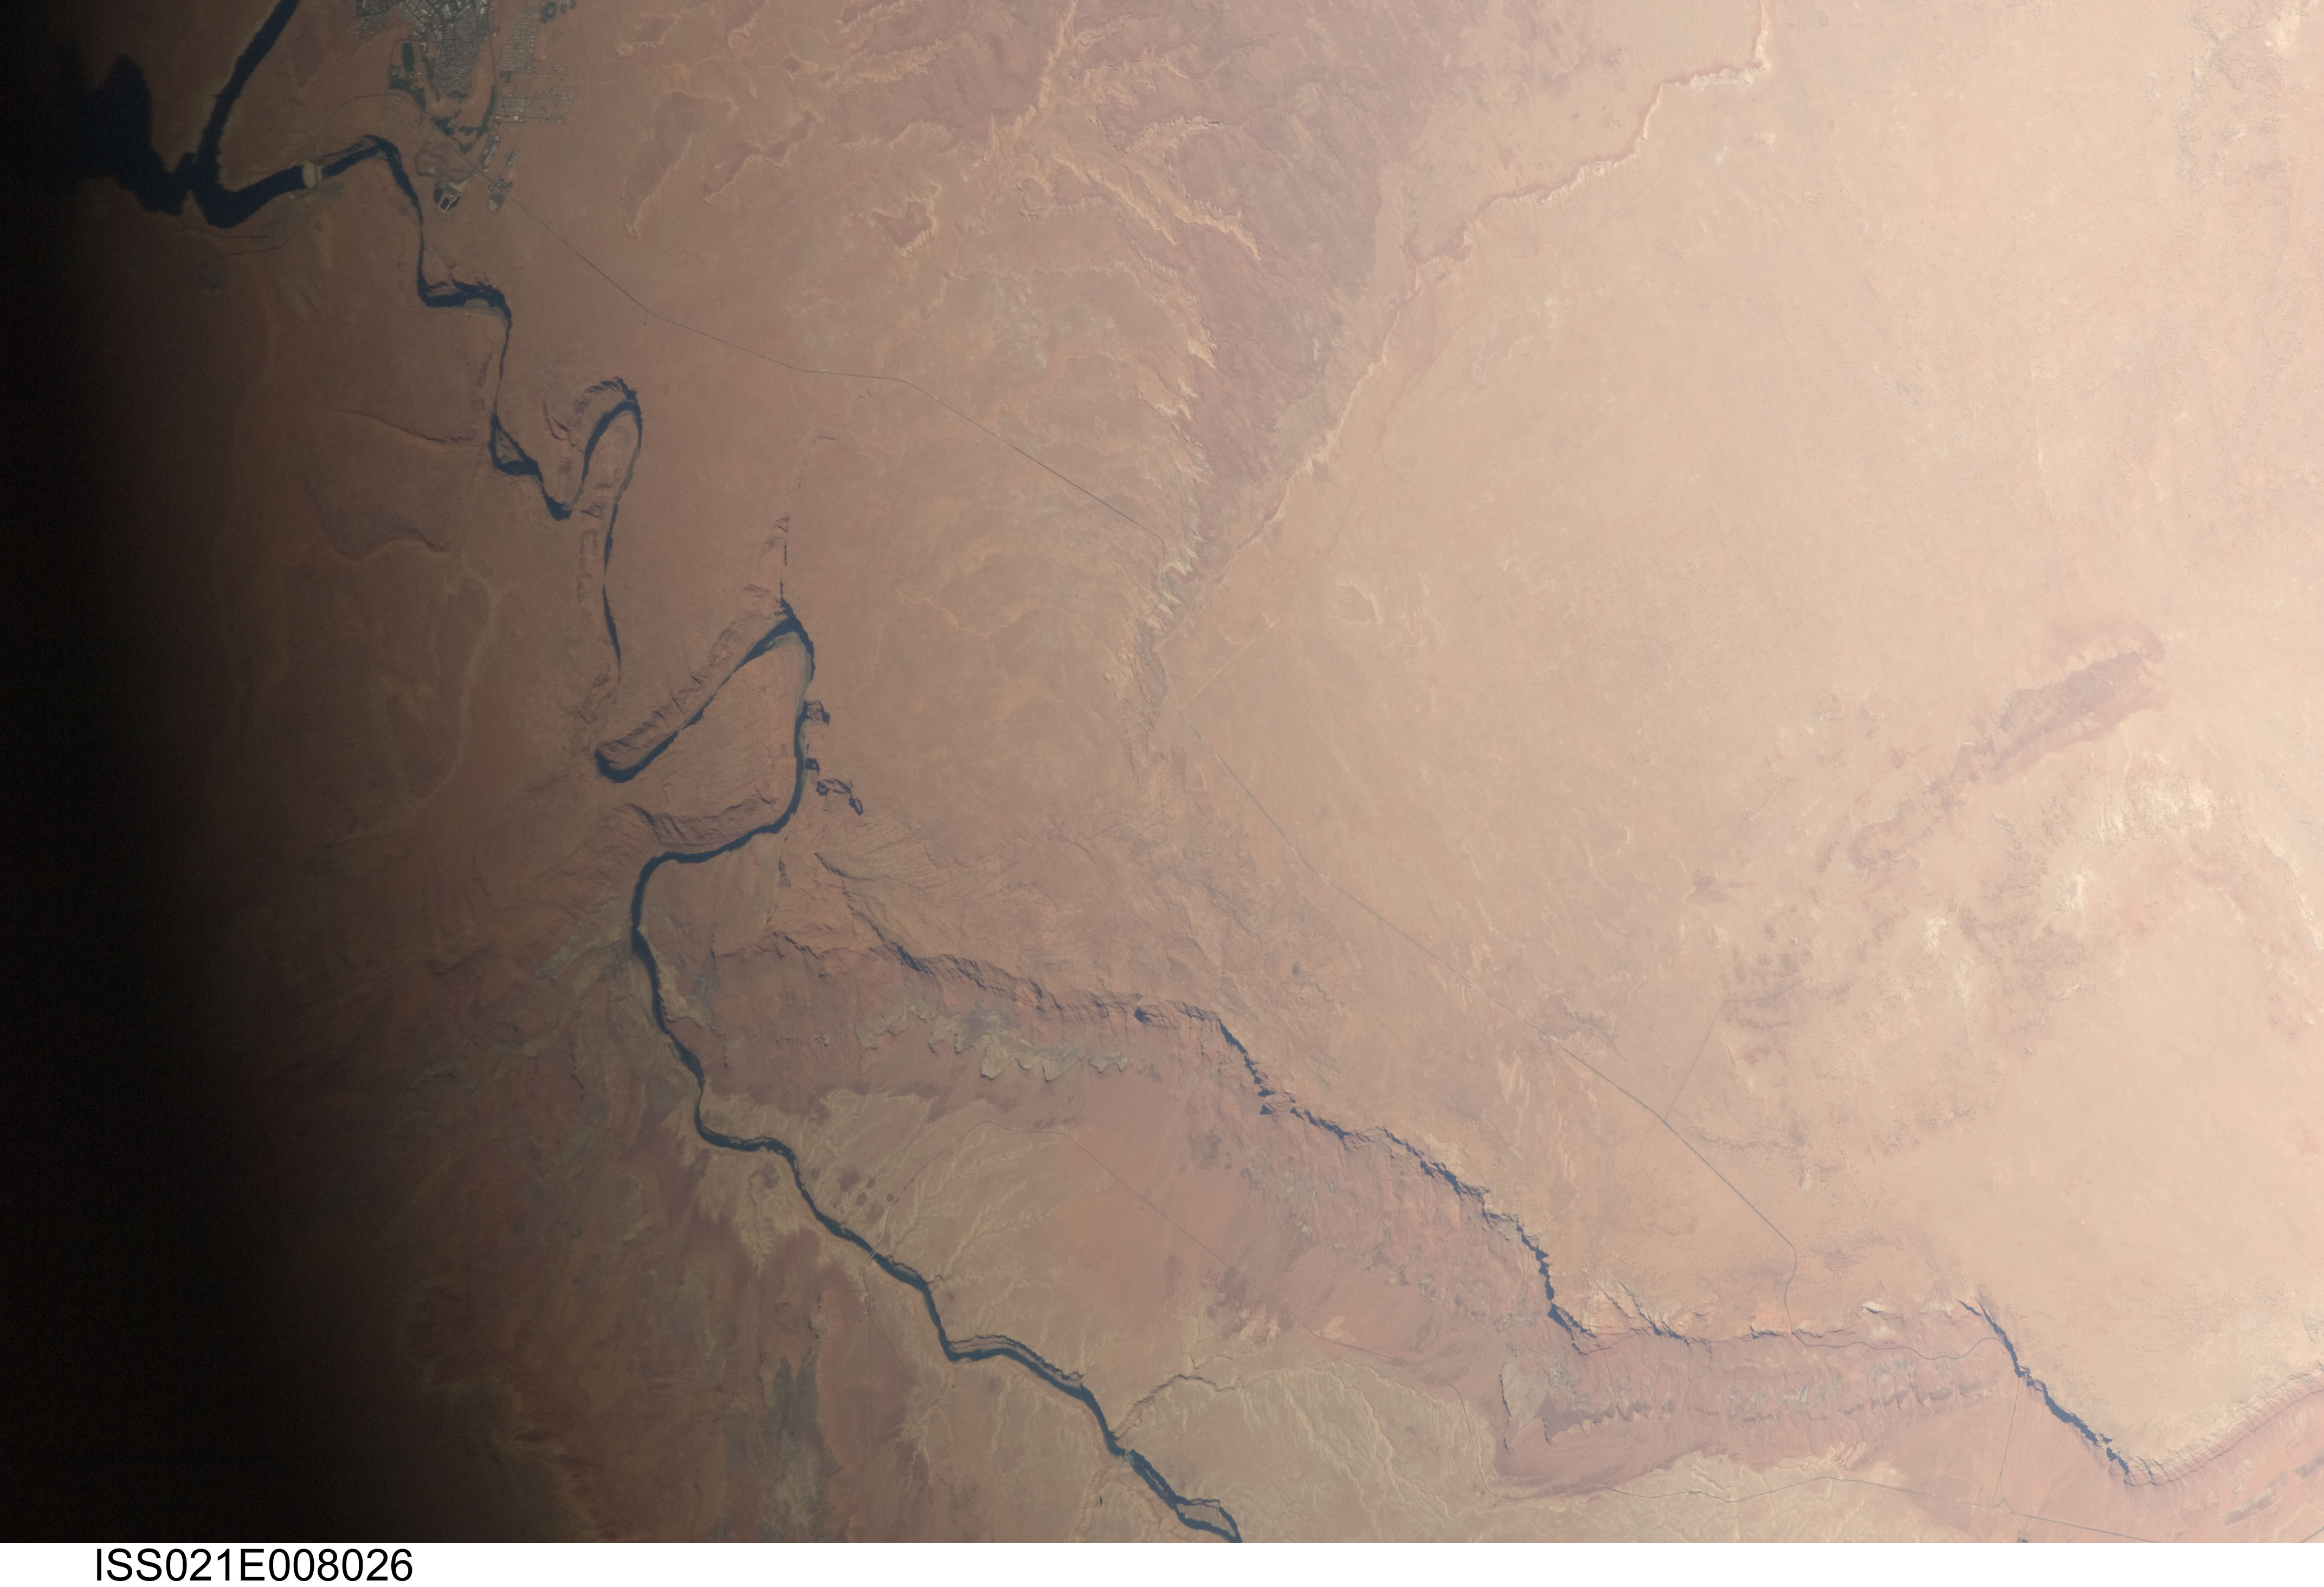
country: USA-ARIZONA
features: PAGE AZ,HORSESHOE BEND,NAVAJO NATION RESERVATION,MARBLE CANYON AZ,MARBLE CANYON AIRPORT (KL41),GLEN CANYON DAM,COLORADO RIVER
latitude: 36.8
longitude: -111.6
